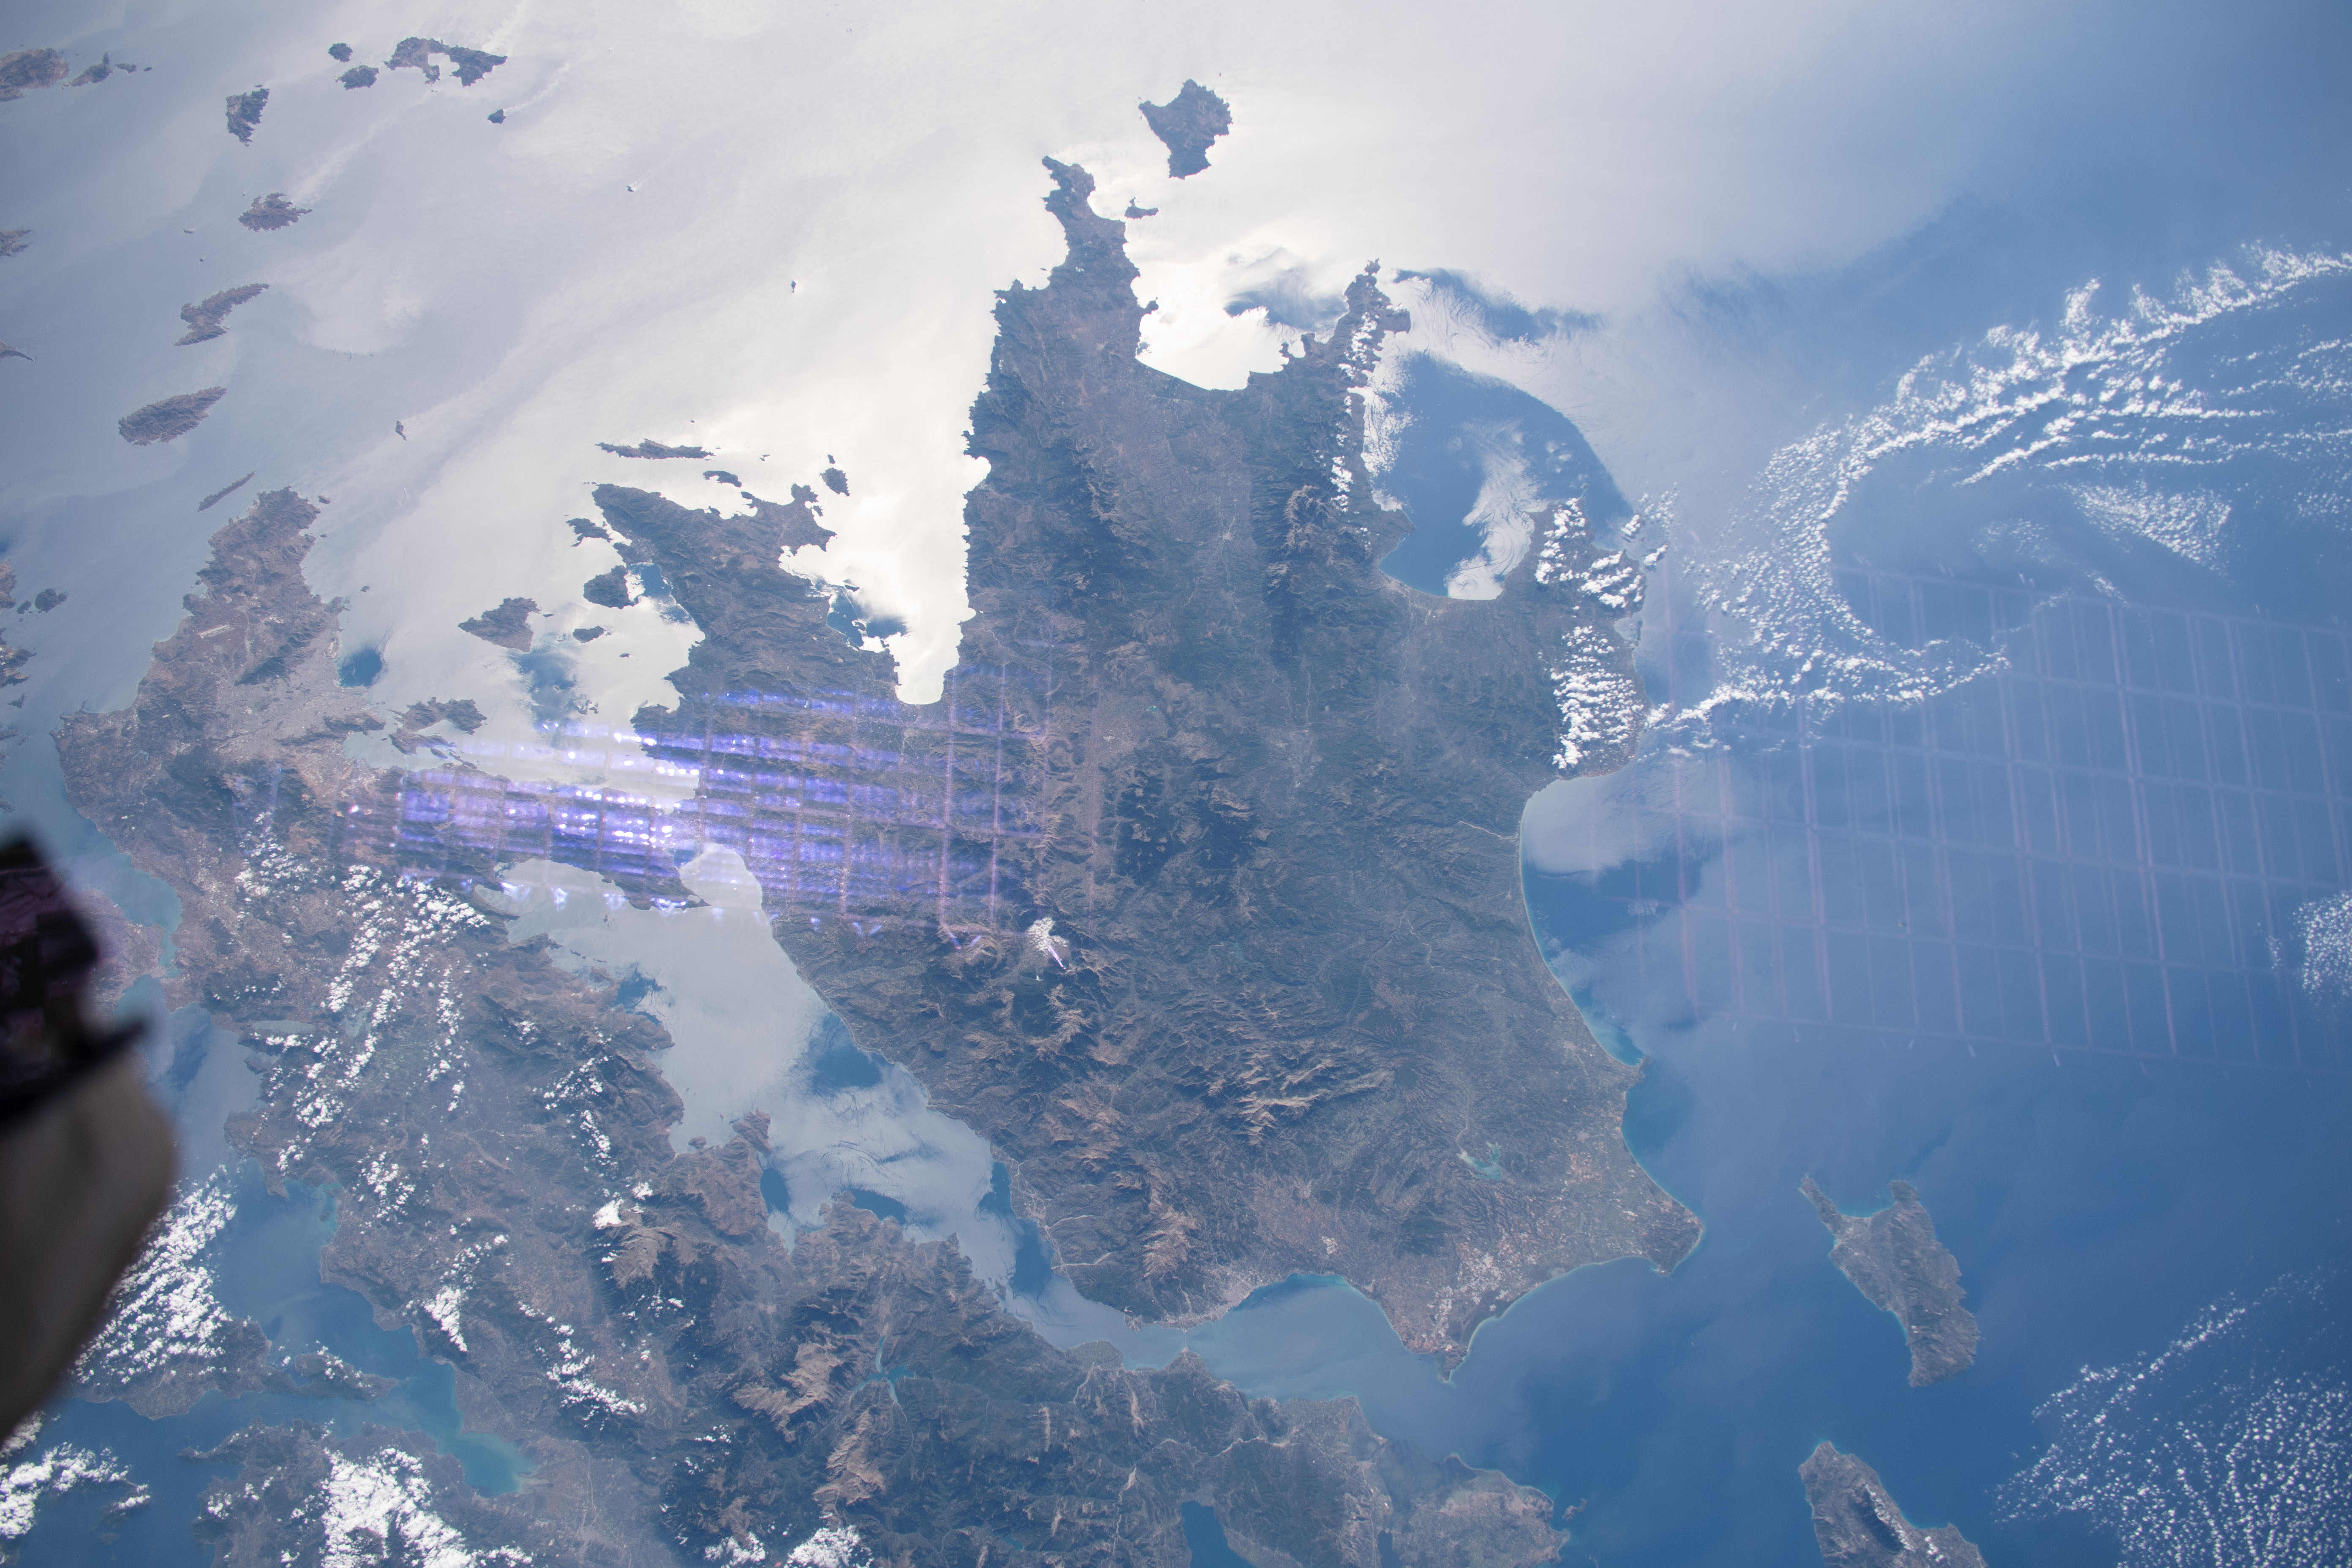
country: GREECE
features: PELOPONNISOS DYTIKI ELLADA KE LONIO, AIGINA
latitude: 37.5
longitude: 22.5
